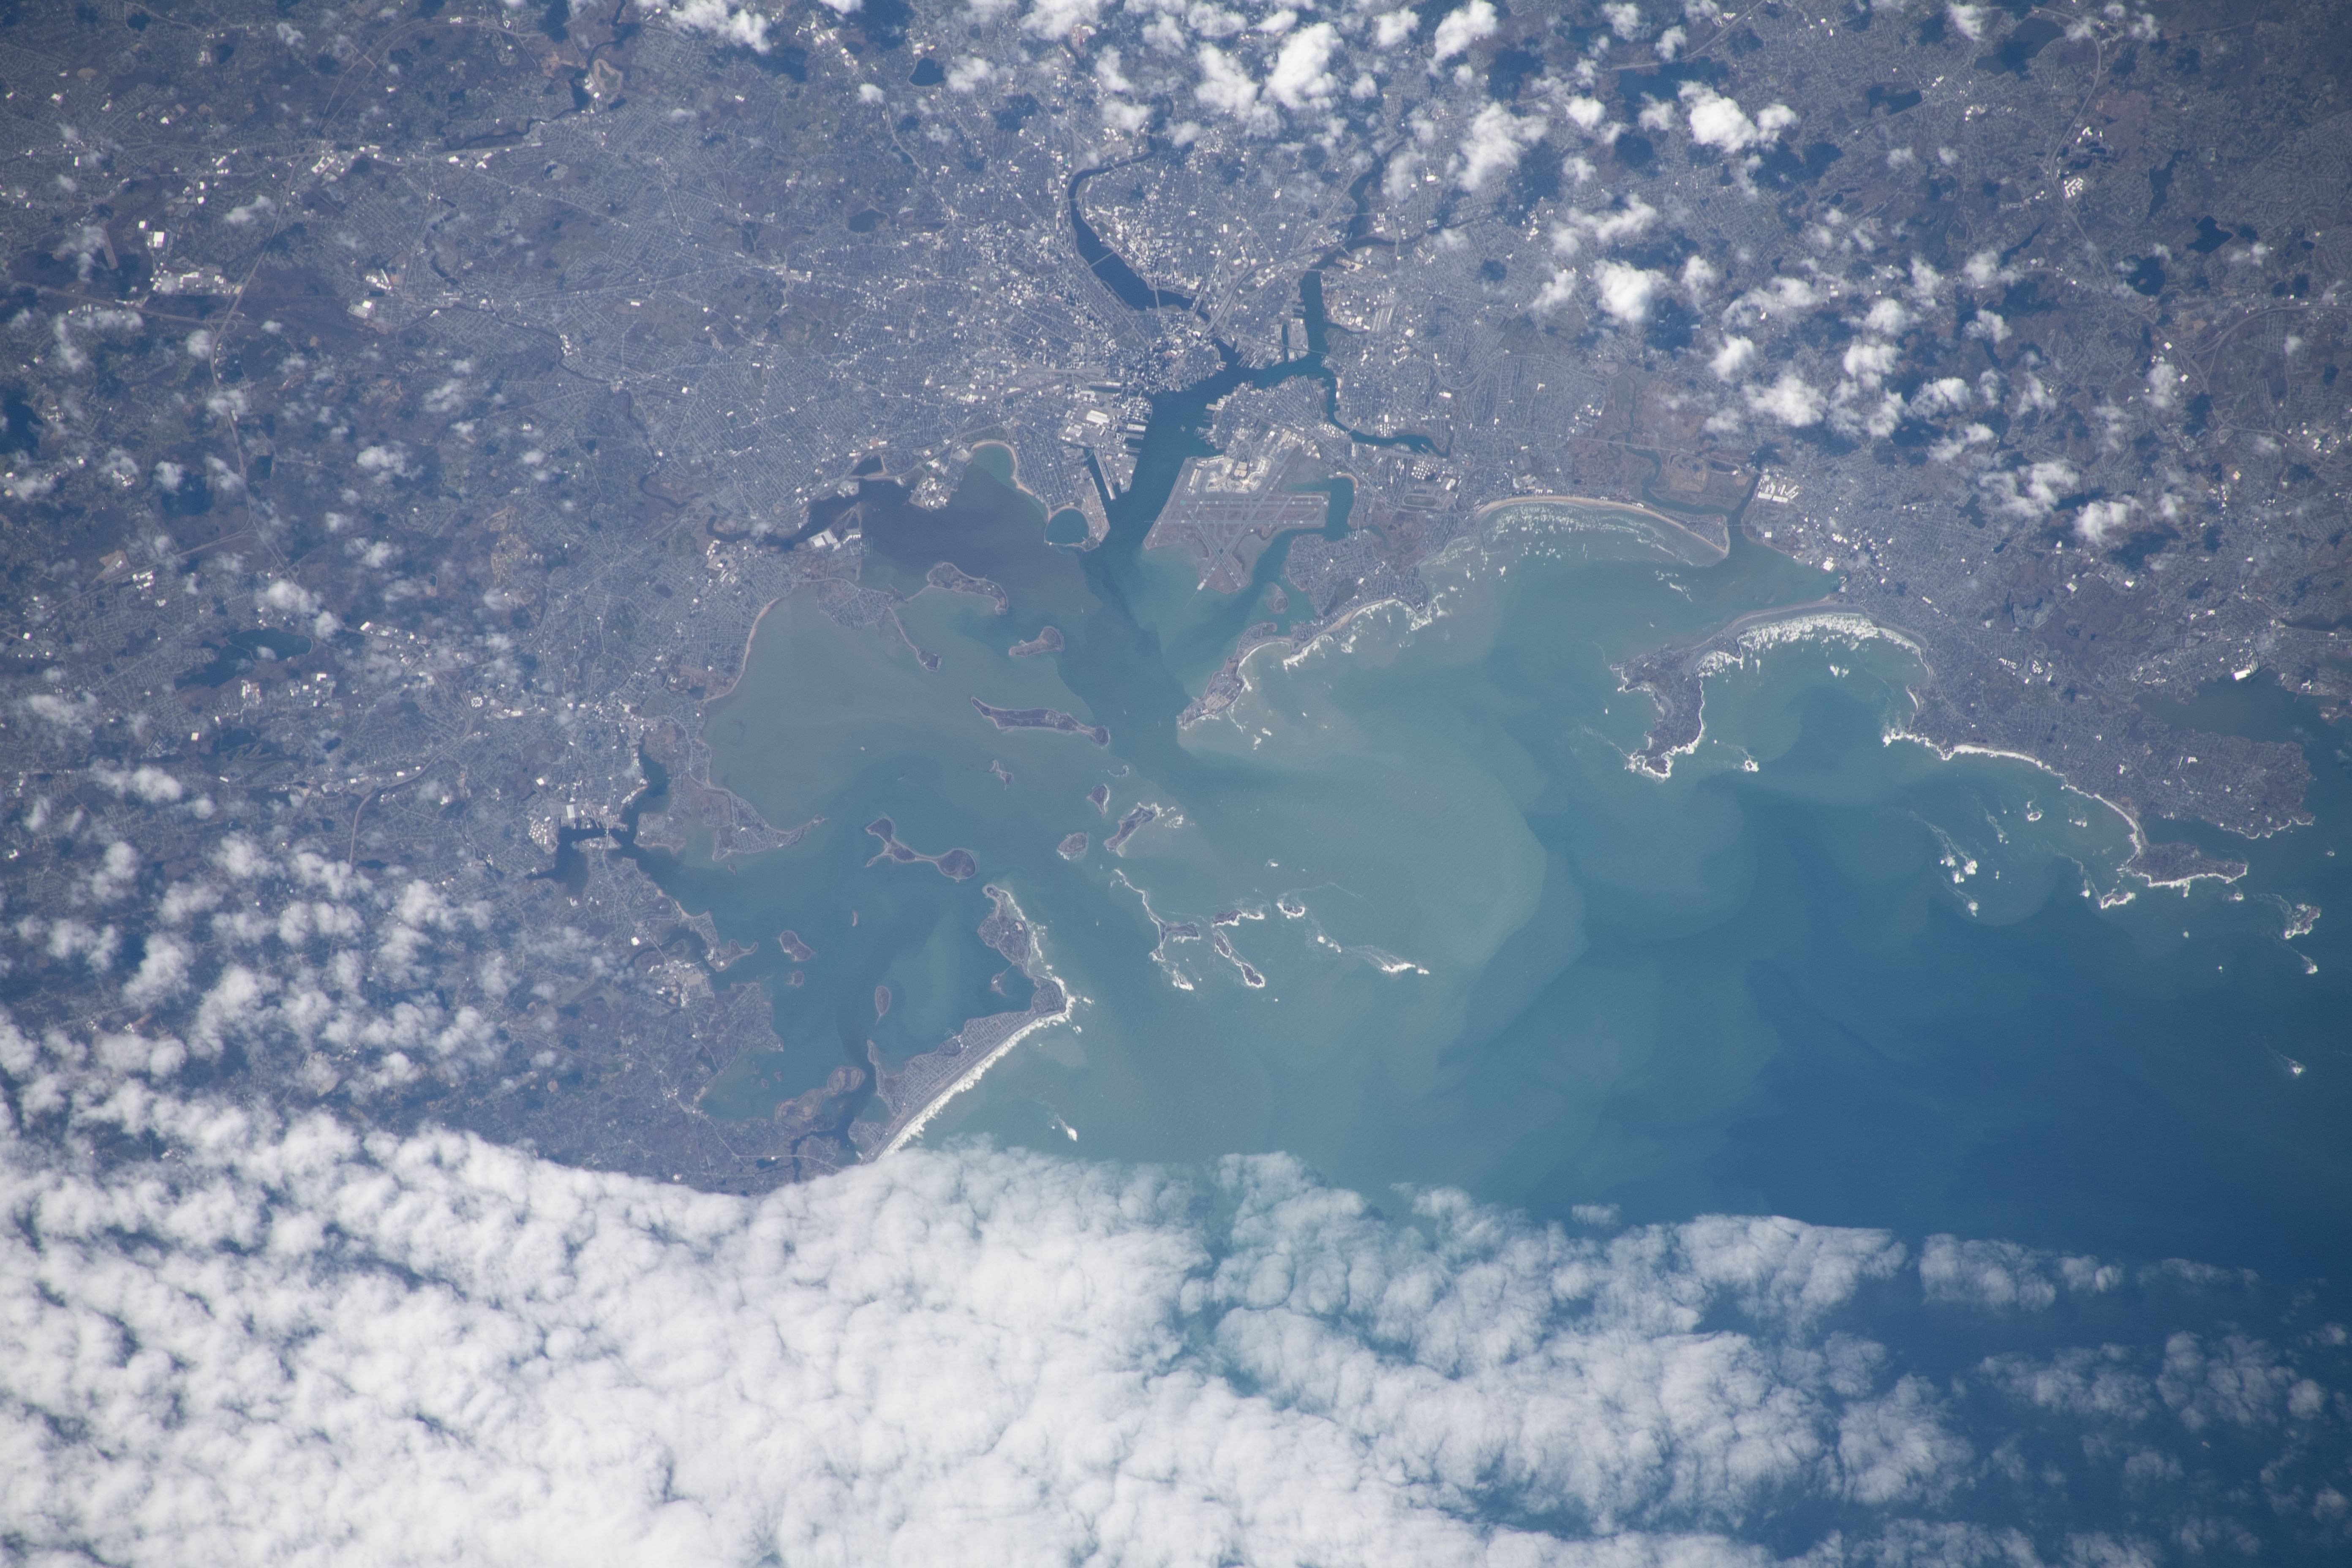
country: USA-MASSACHUSETTS
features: BOSTON, QUINCY BAY, WINTHROP
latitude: 42.3
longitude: -71.0
